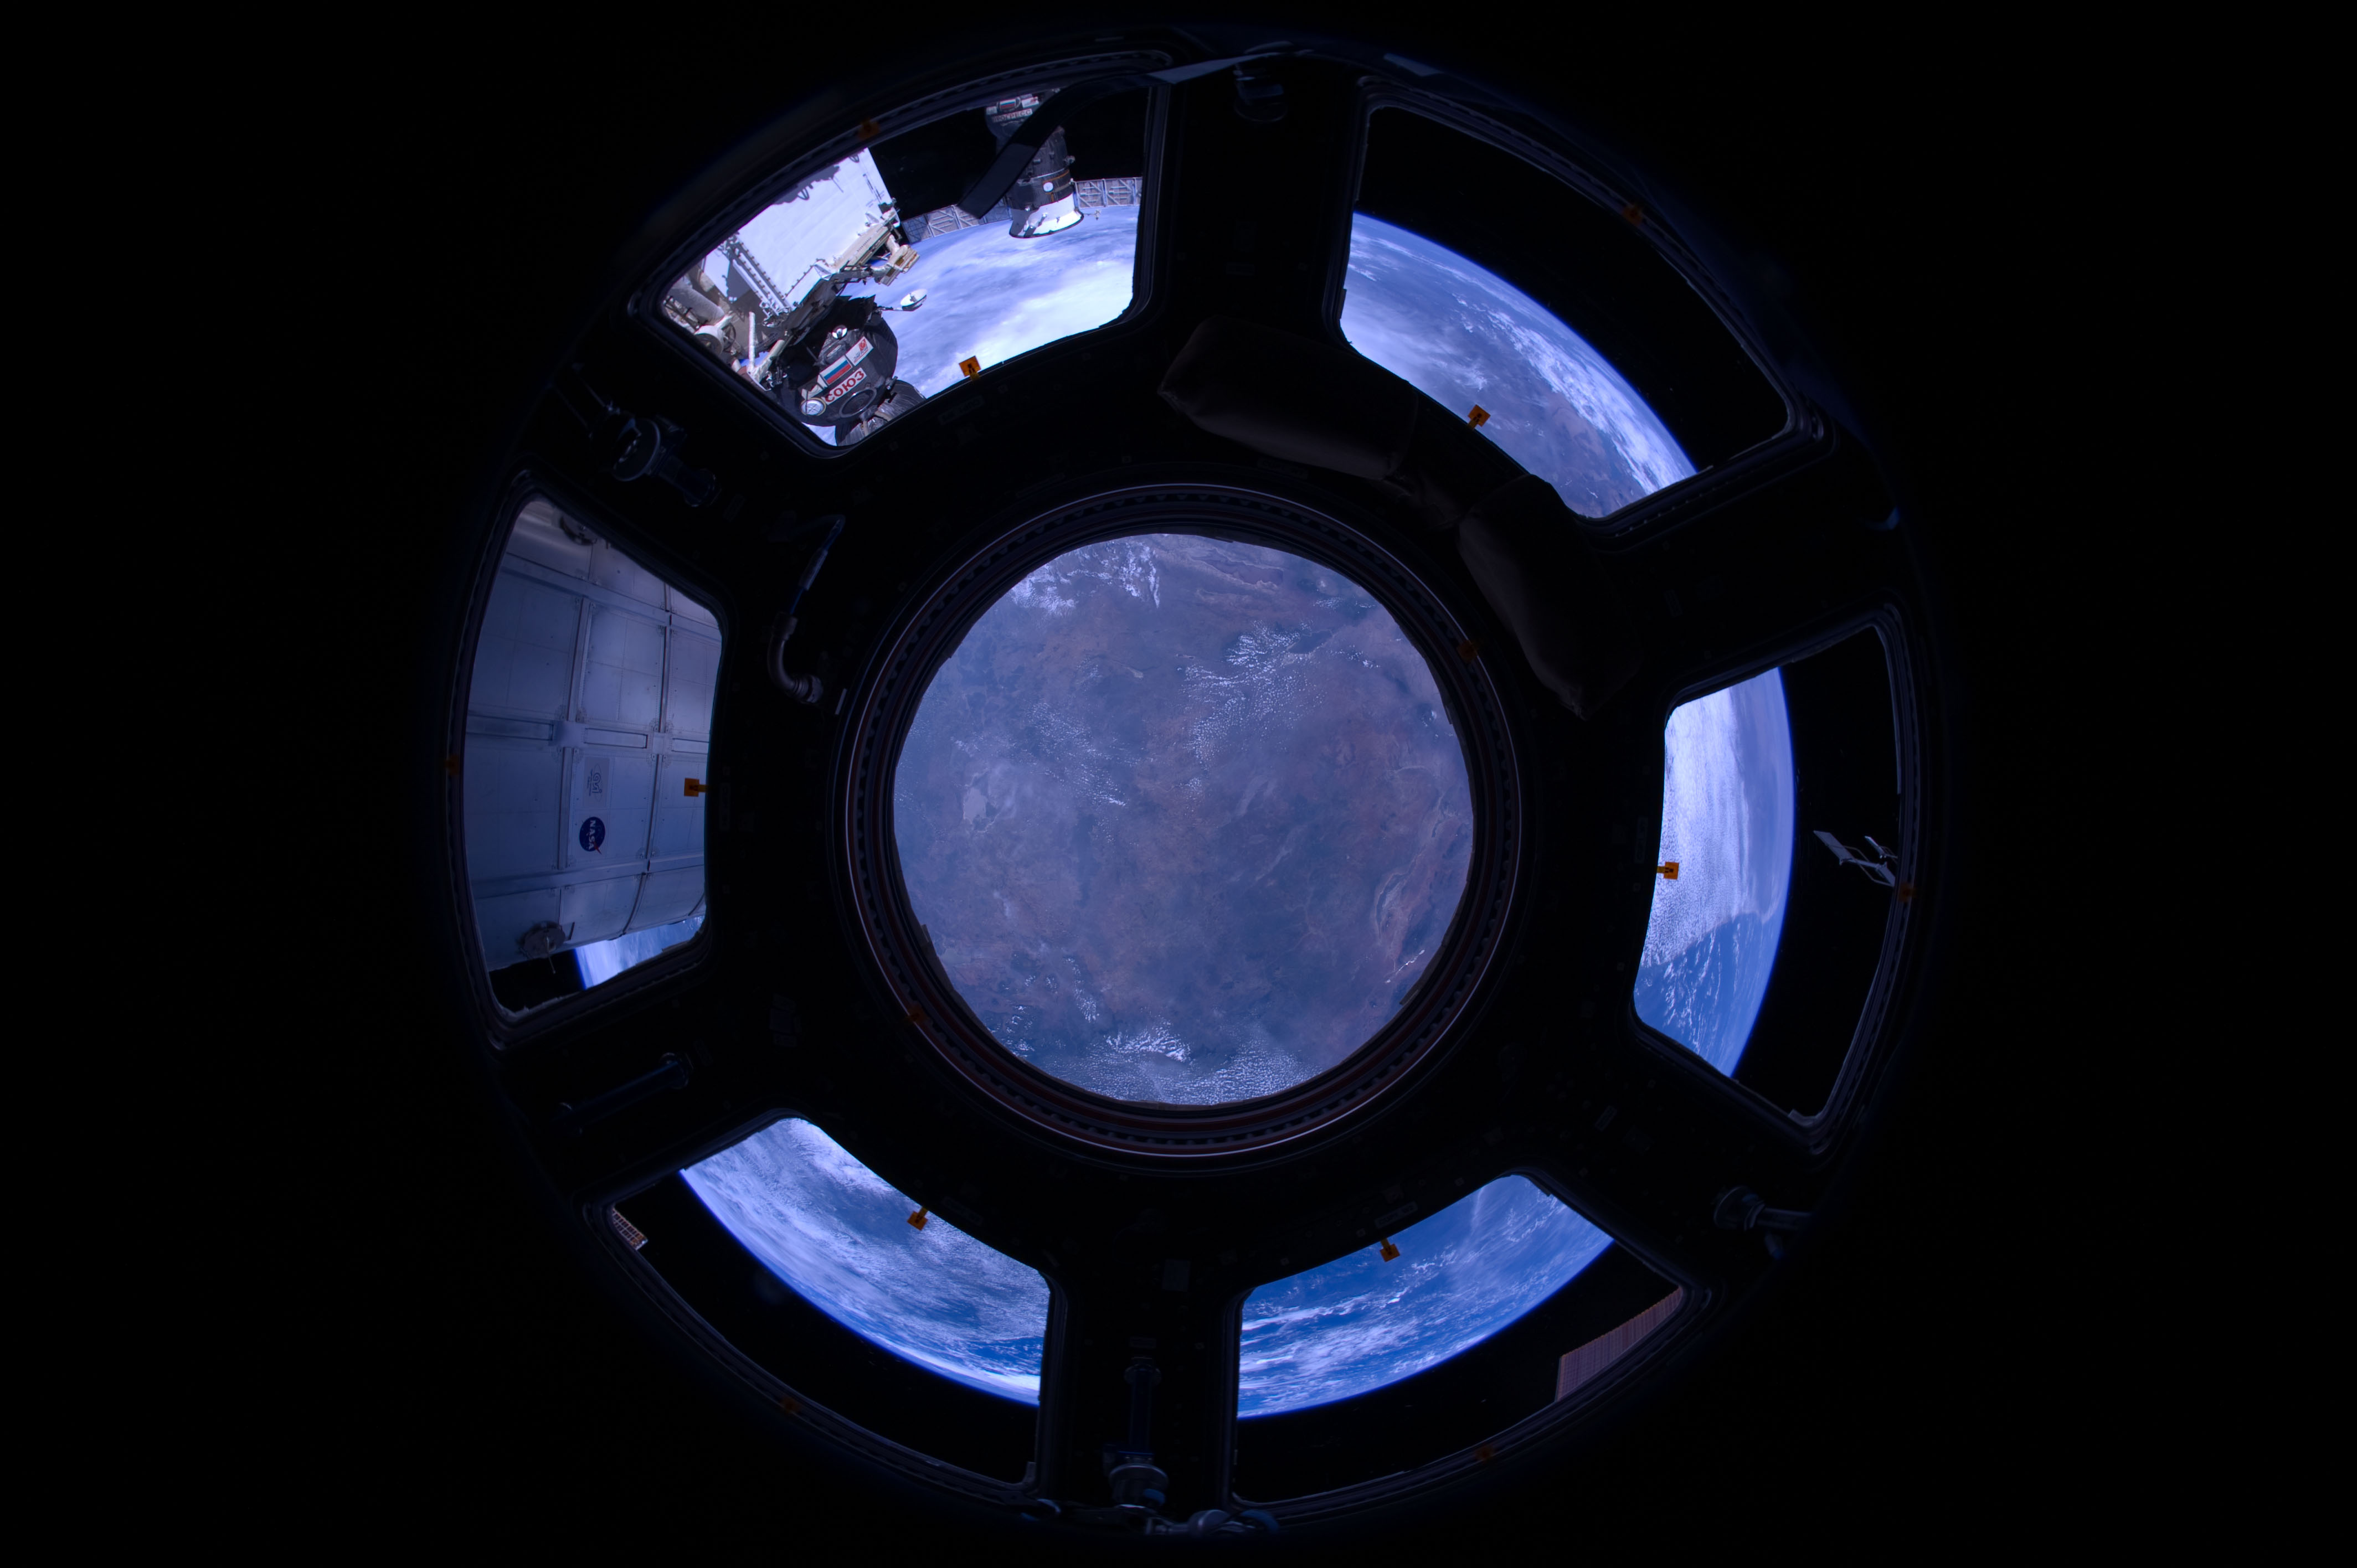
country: TANZANIA
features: L. SULUNGA, L. MANYARA, RUVU R. DRAIN.
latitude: -5.0
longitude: 36.0
